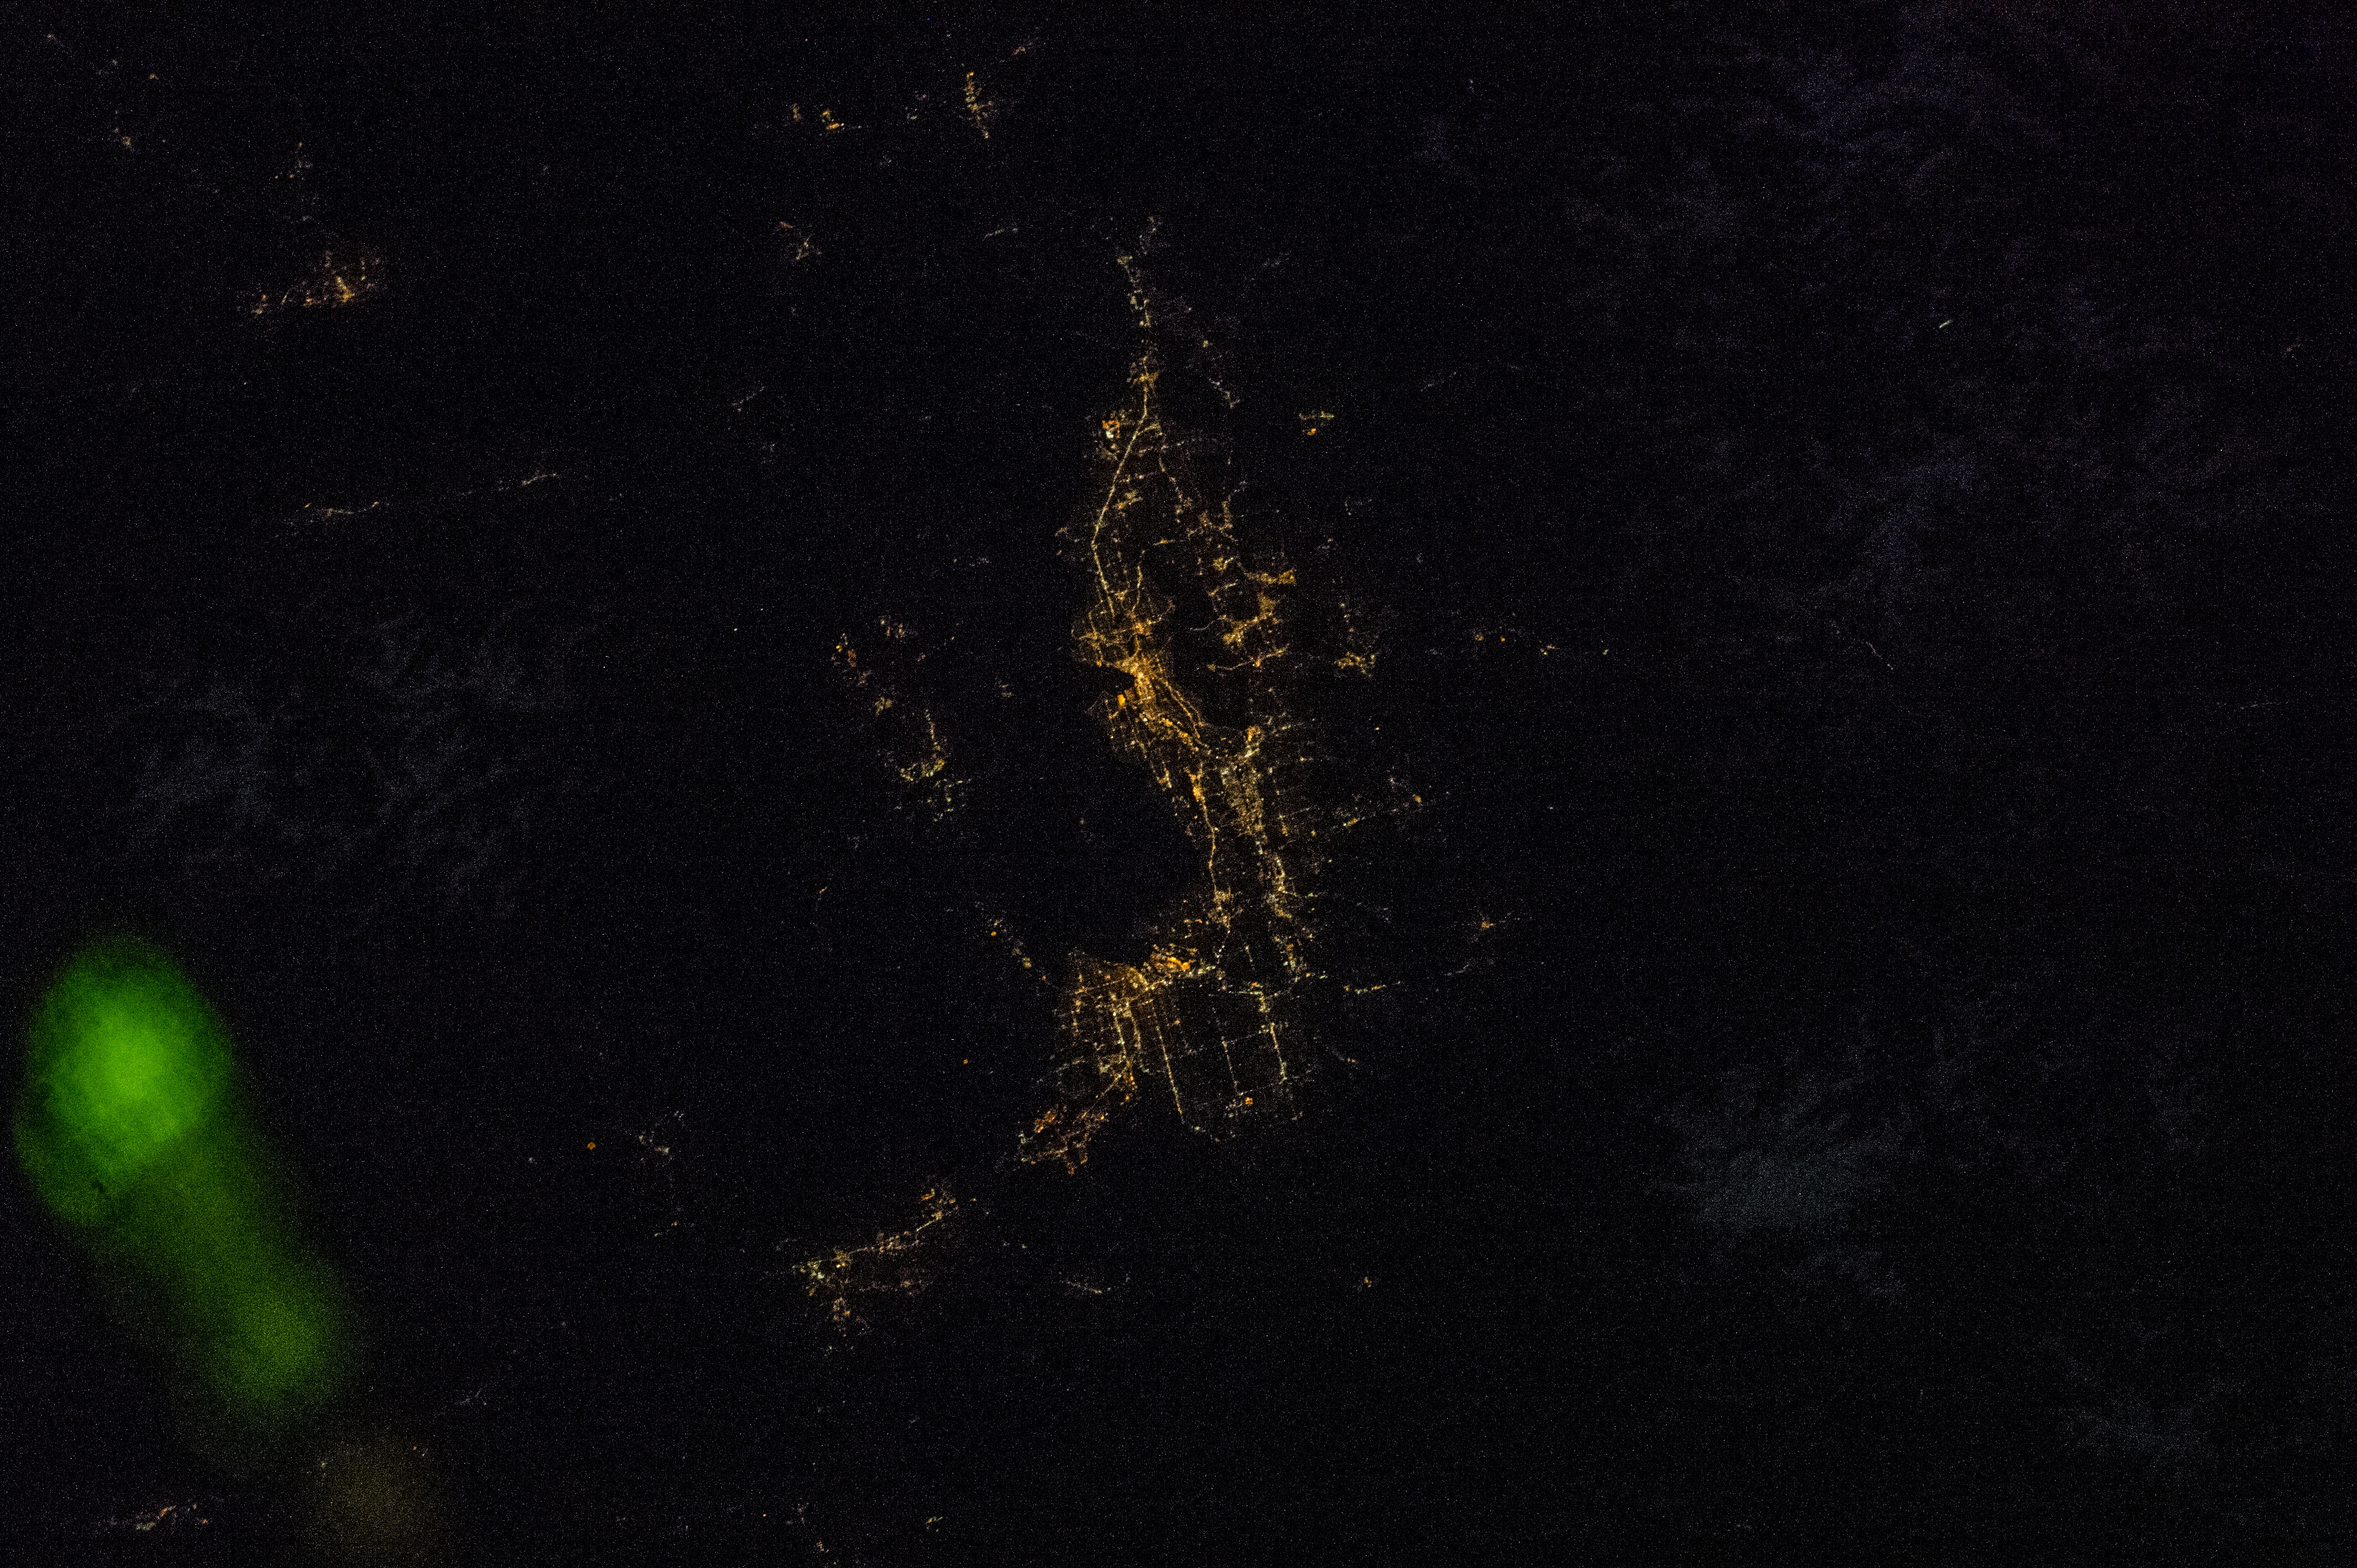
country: USA-UTAH
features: SALT LAKE CITY, COASTLINE, UTAH, GREAT SALT LAKE
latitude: 40.8
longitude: -111.9
